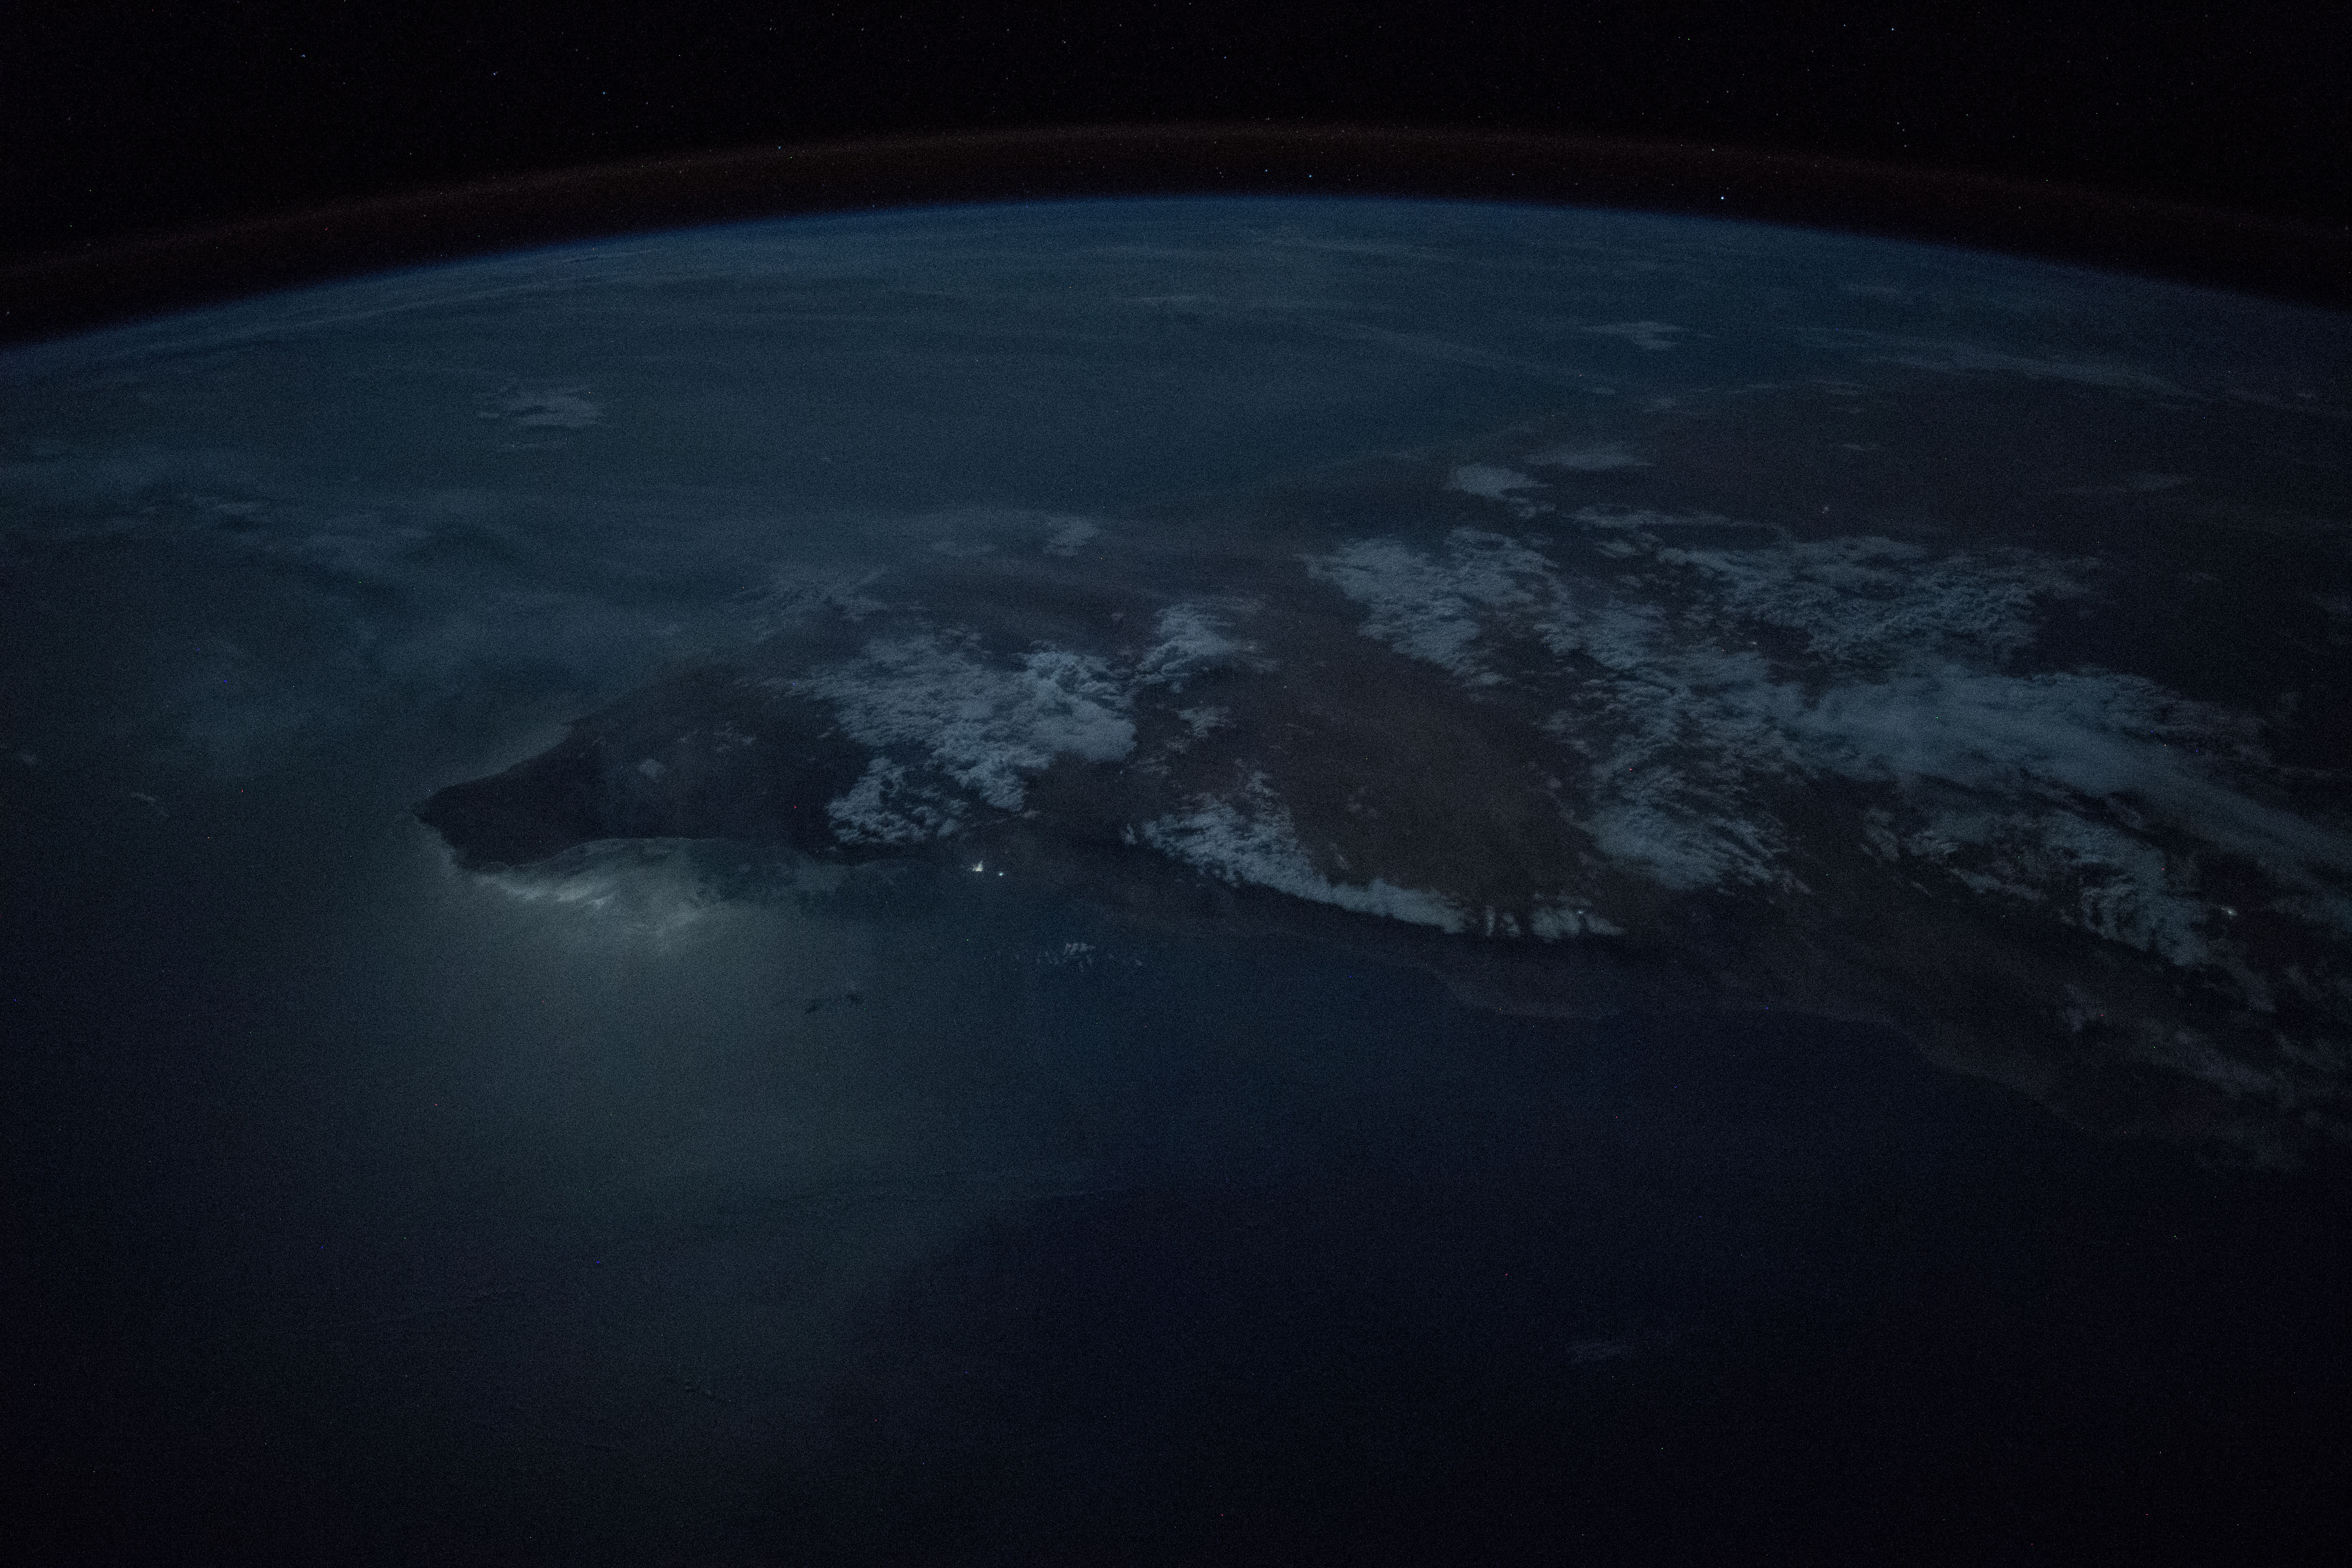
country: SOMALIA
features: OGO MOUNTAINS, COAST, GULF OF ADEN, NIGHT, EARTH LIMB
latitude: 10.7
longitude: 48.6
